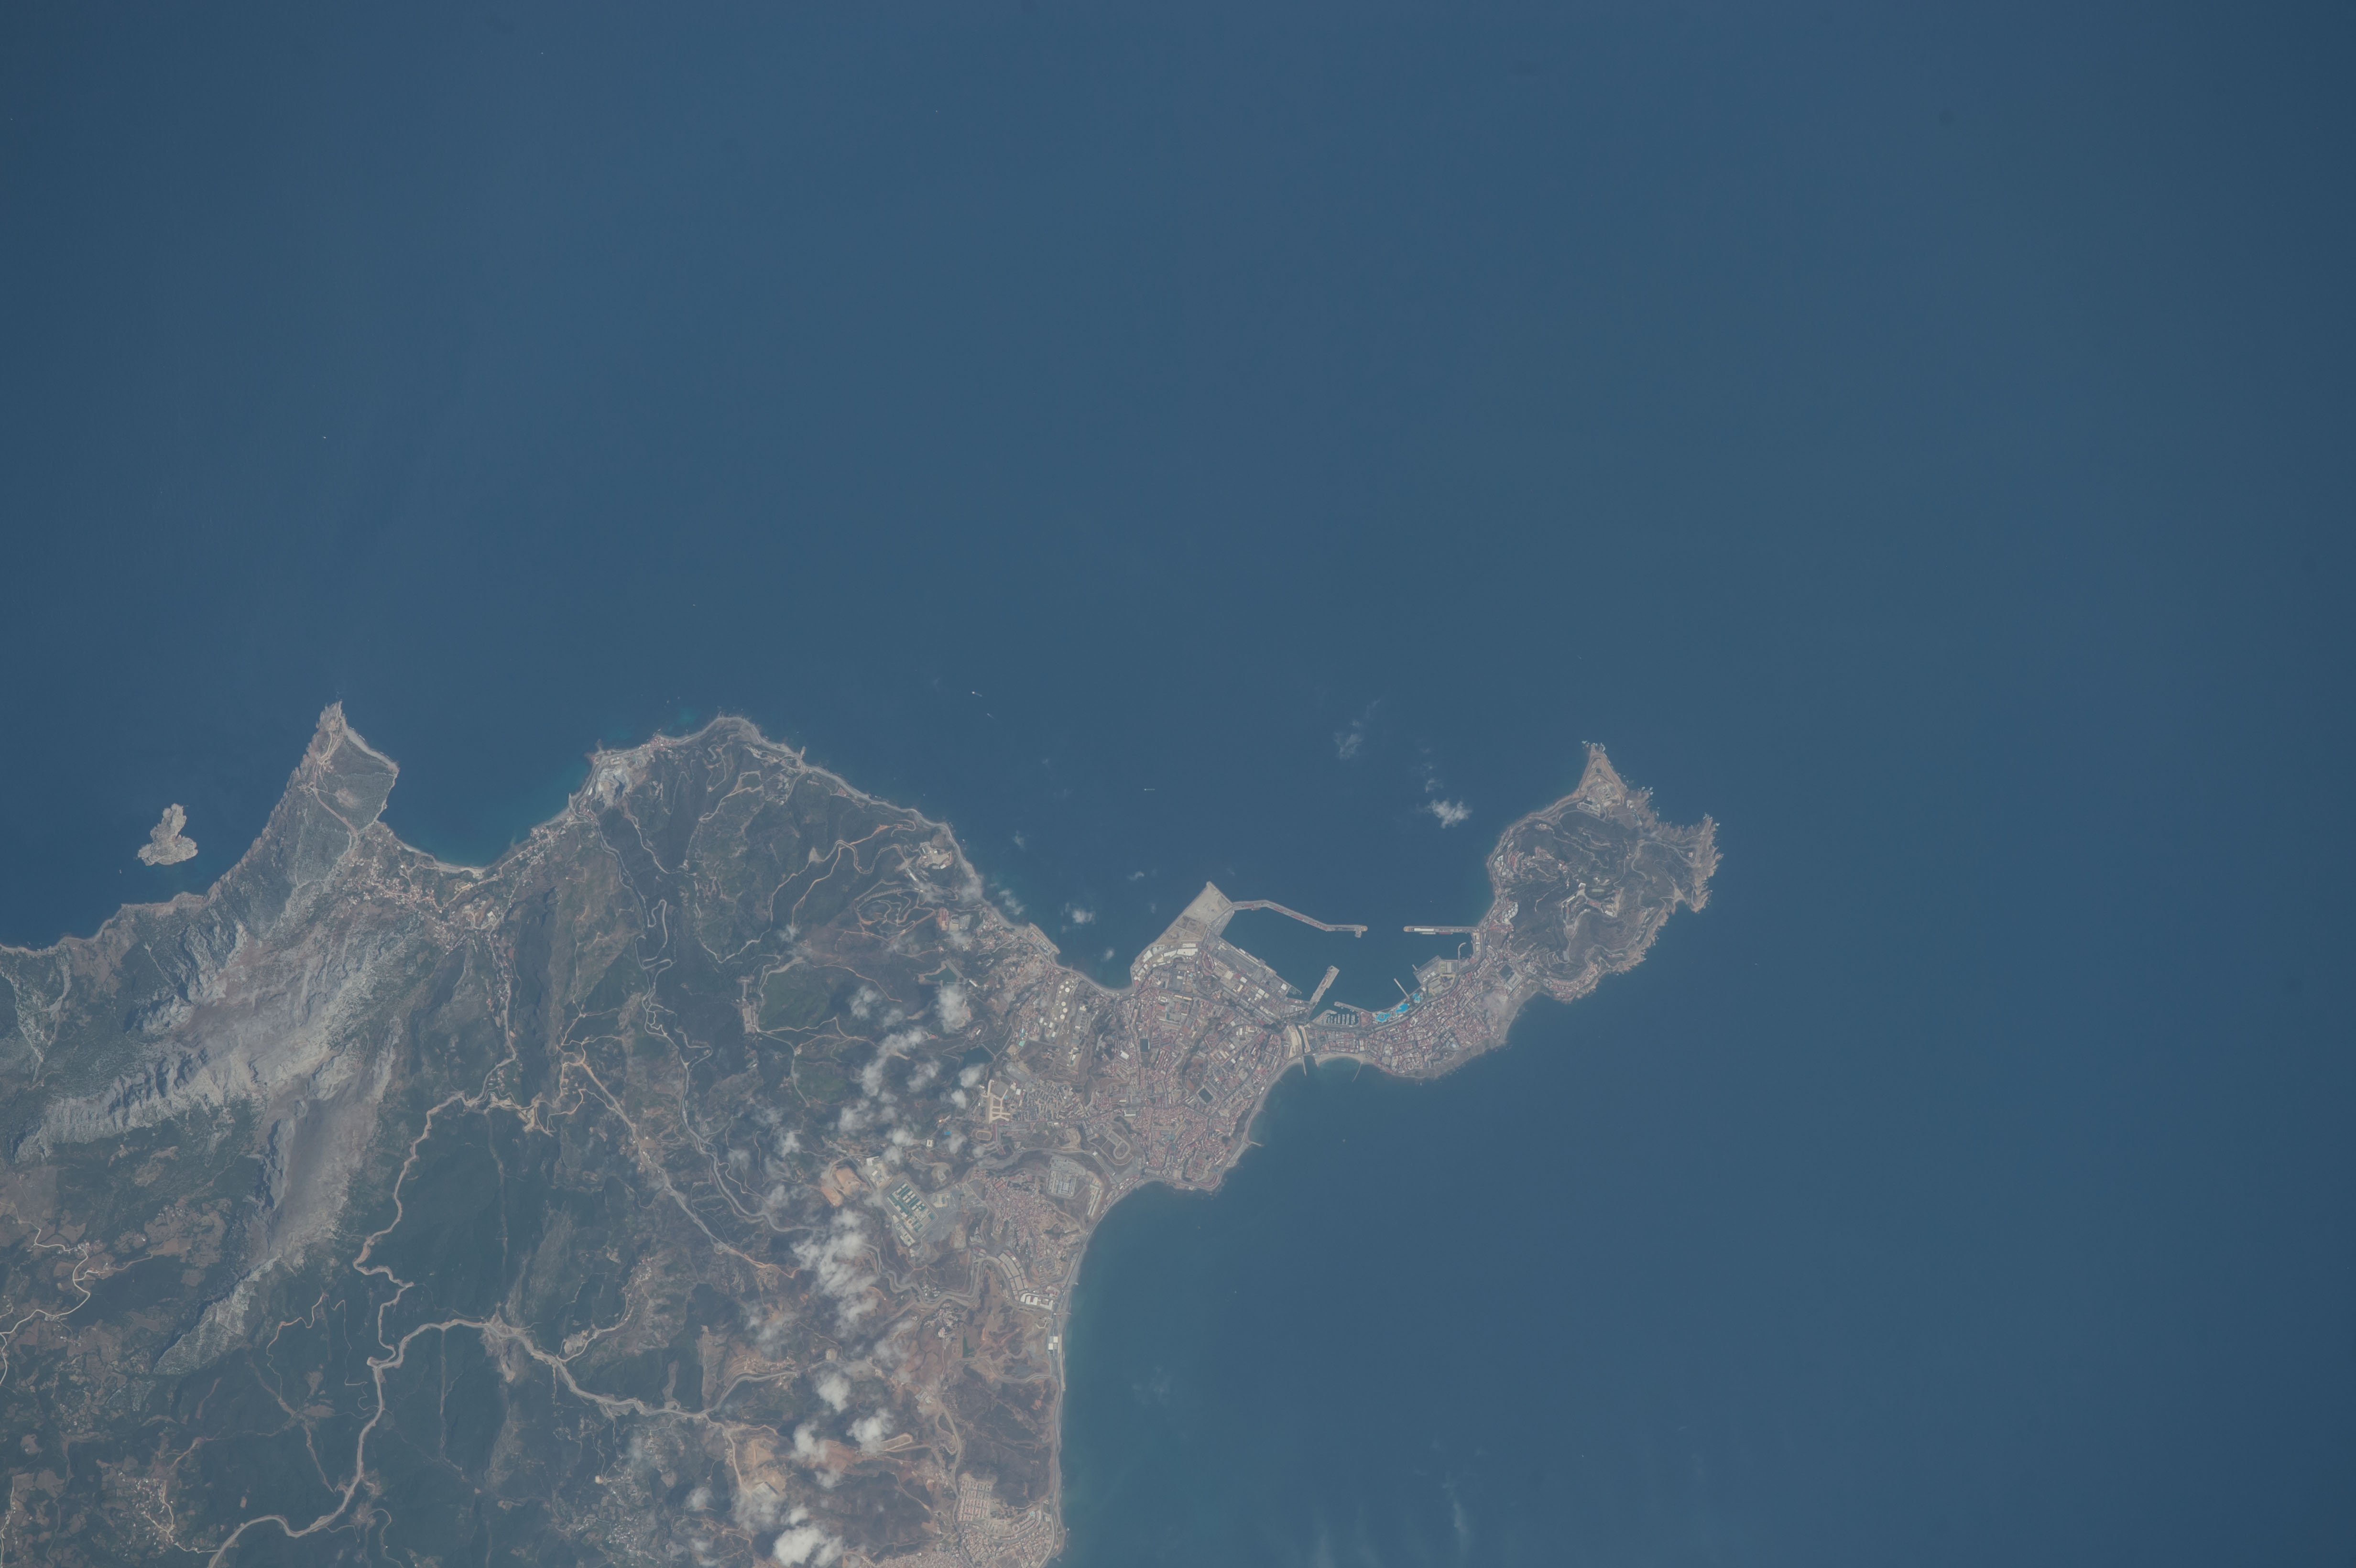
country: SPAIN
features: STRAIT OF GIBRALTAR, ALBORAN SEA, CEUTA, BENZU
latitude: 35.9
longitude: -5.3
